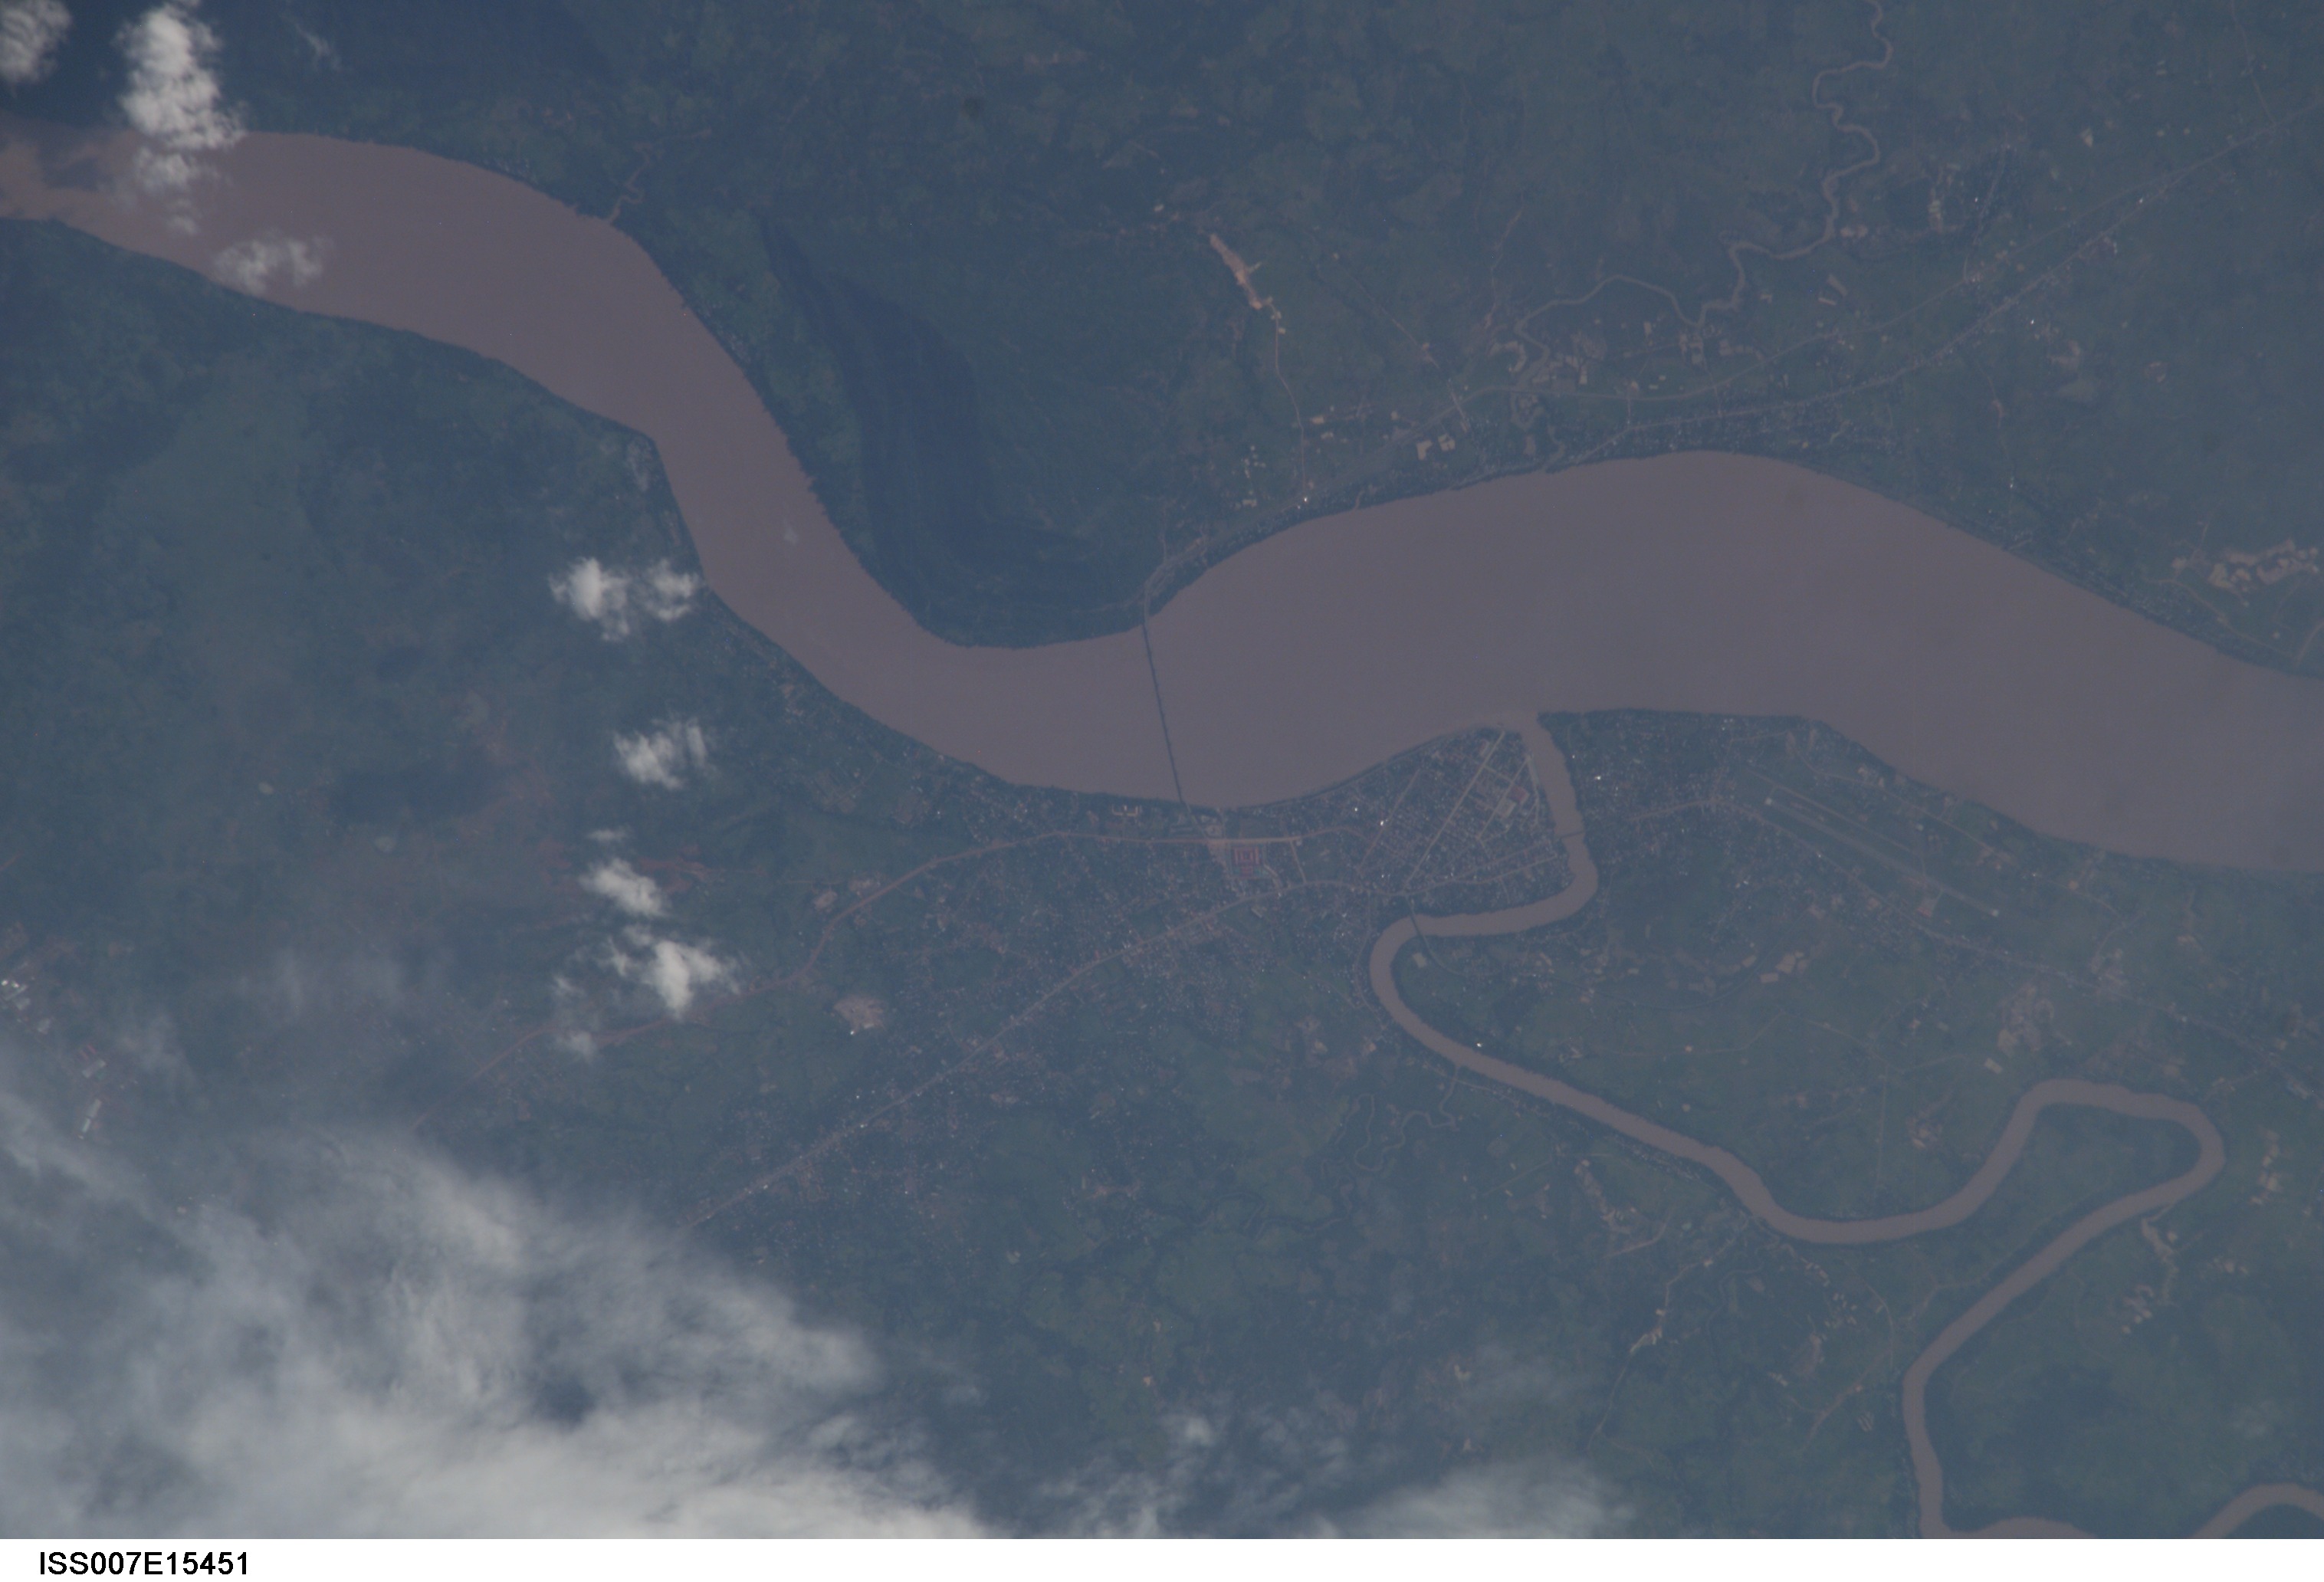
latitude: 15.0
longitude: 106.0
